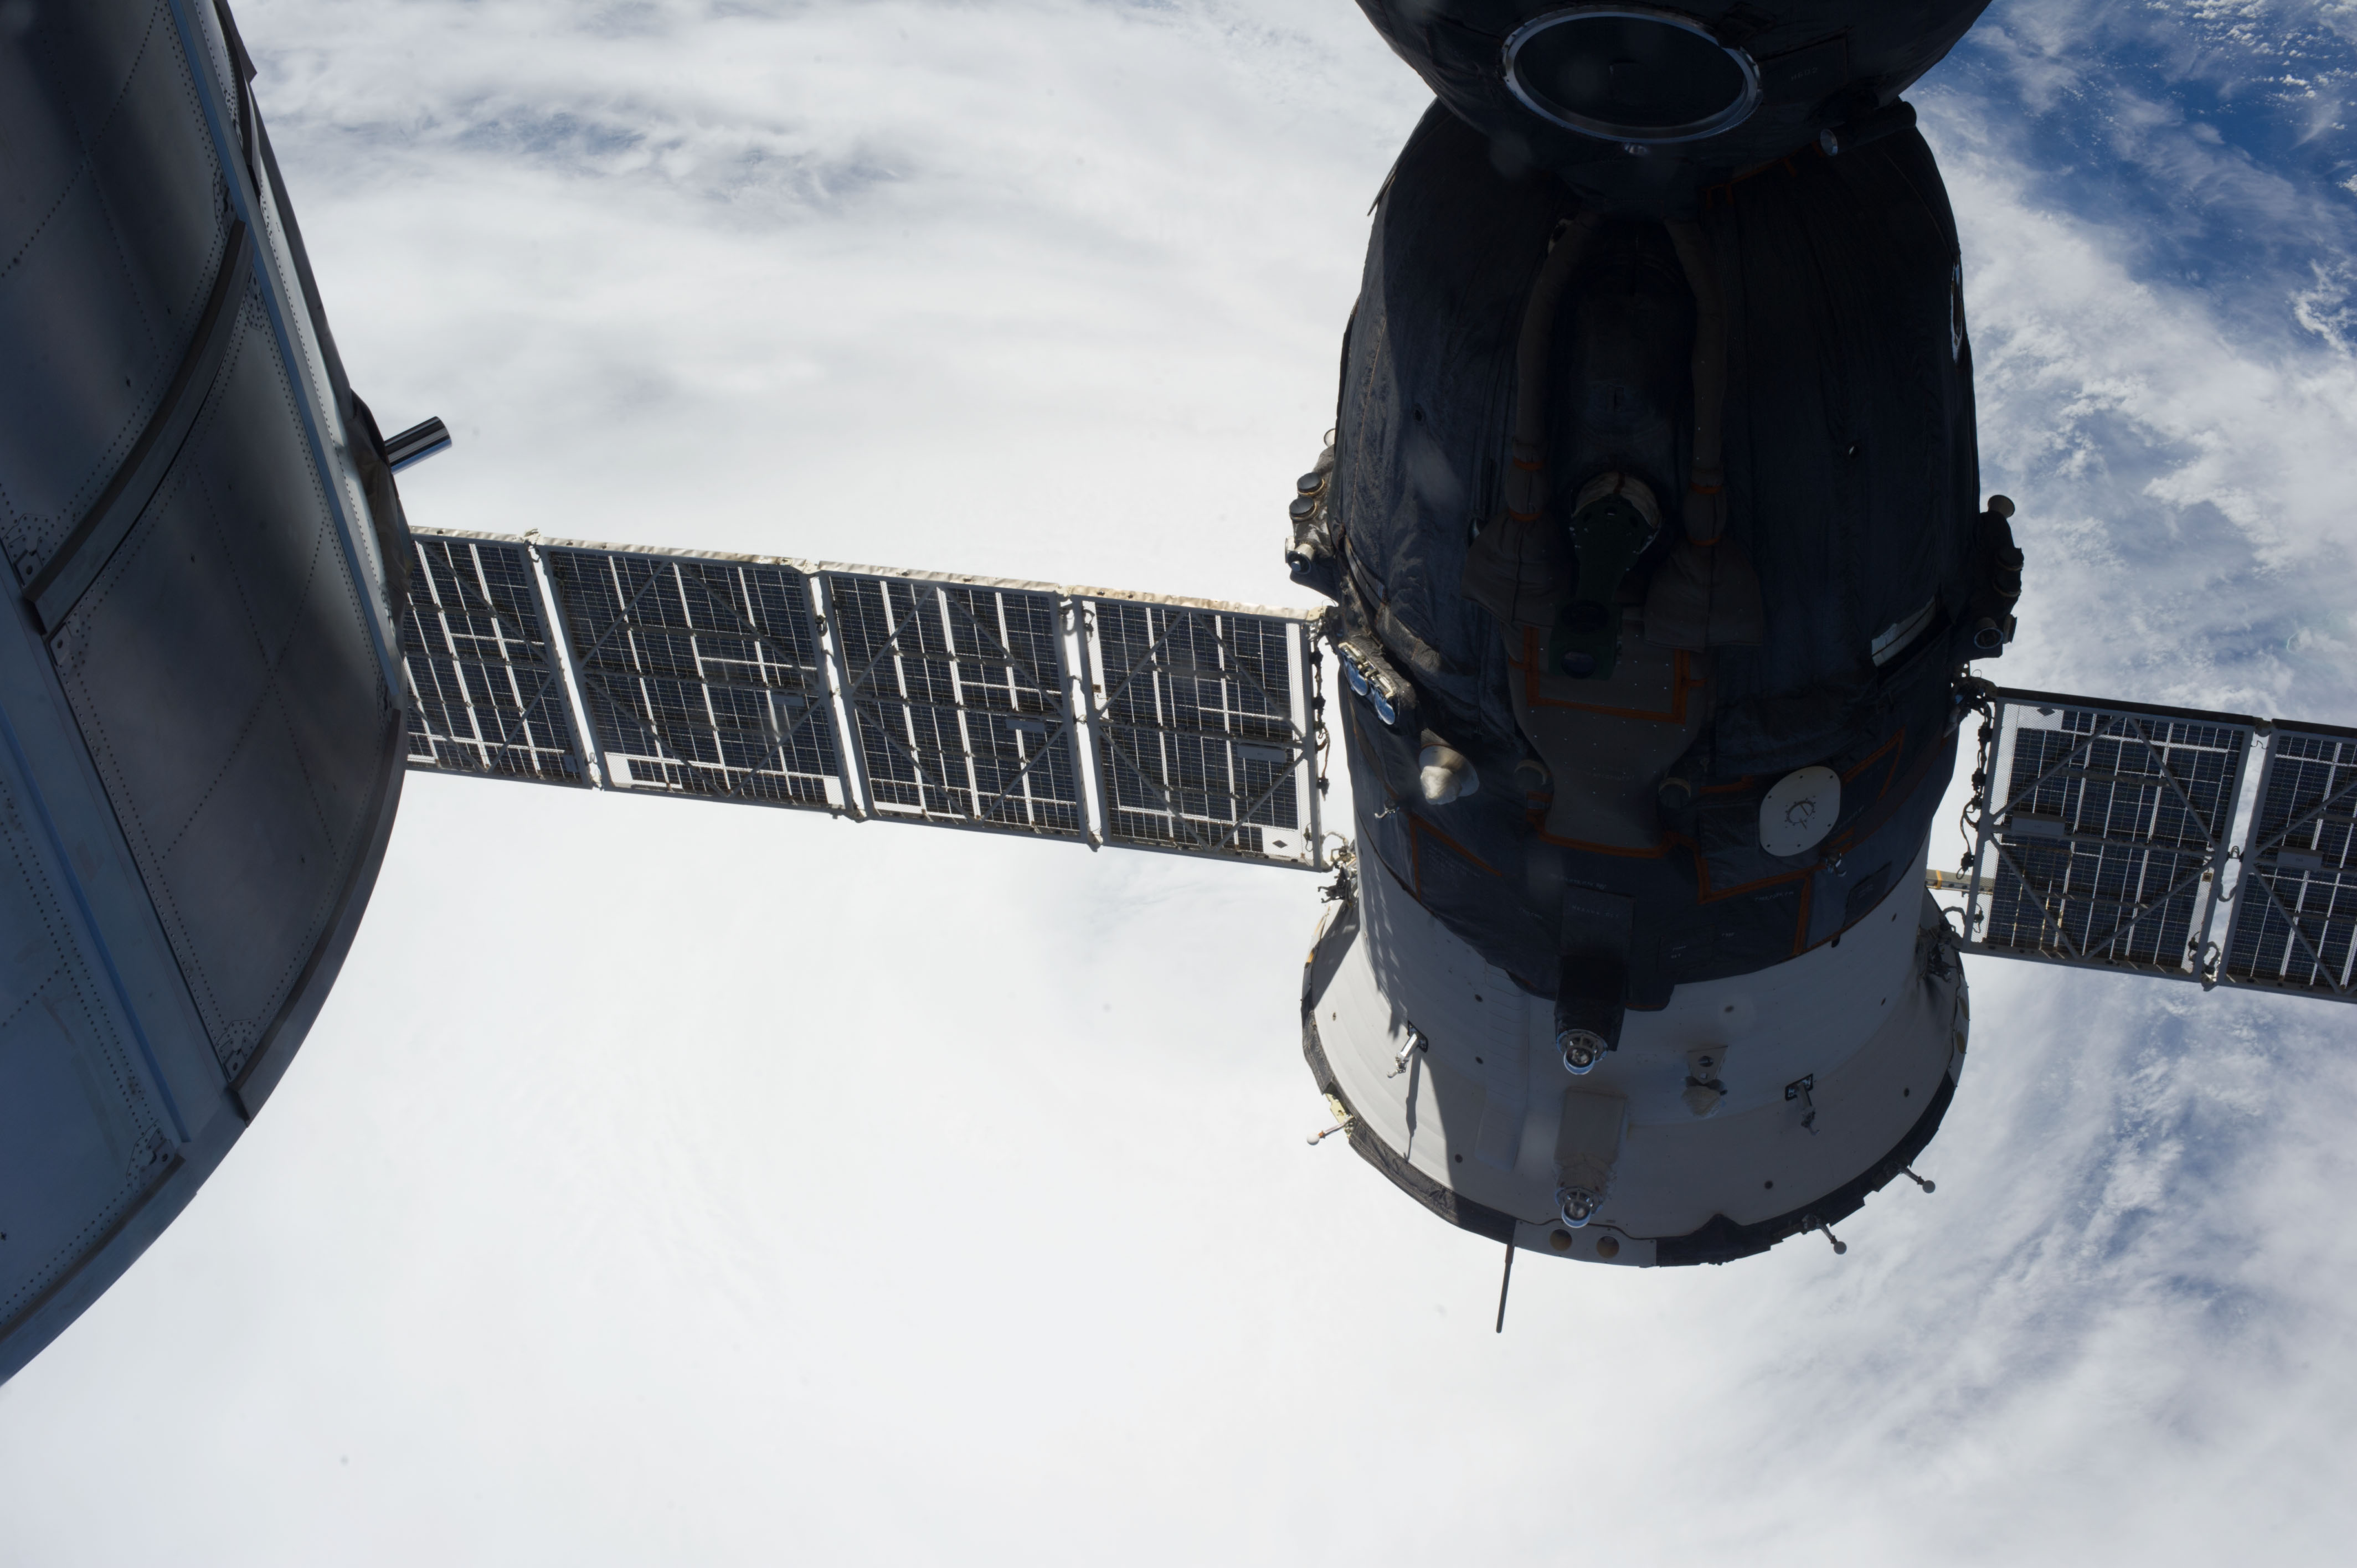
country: INDIAN OCEAN
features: TROPICAL CYCLONE AMARA, EYEWALL, CONVECTIVE BANDS, ISS
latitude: -18.5
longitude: 65.5
